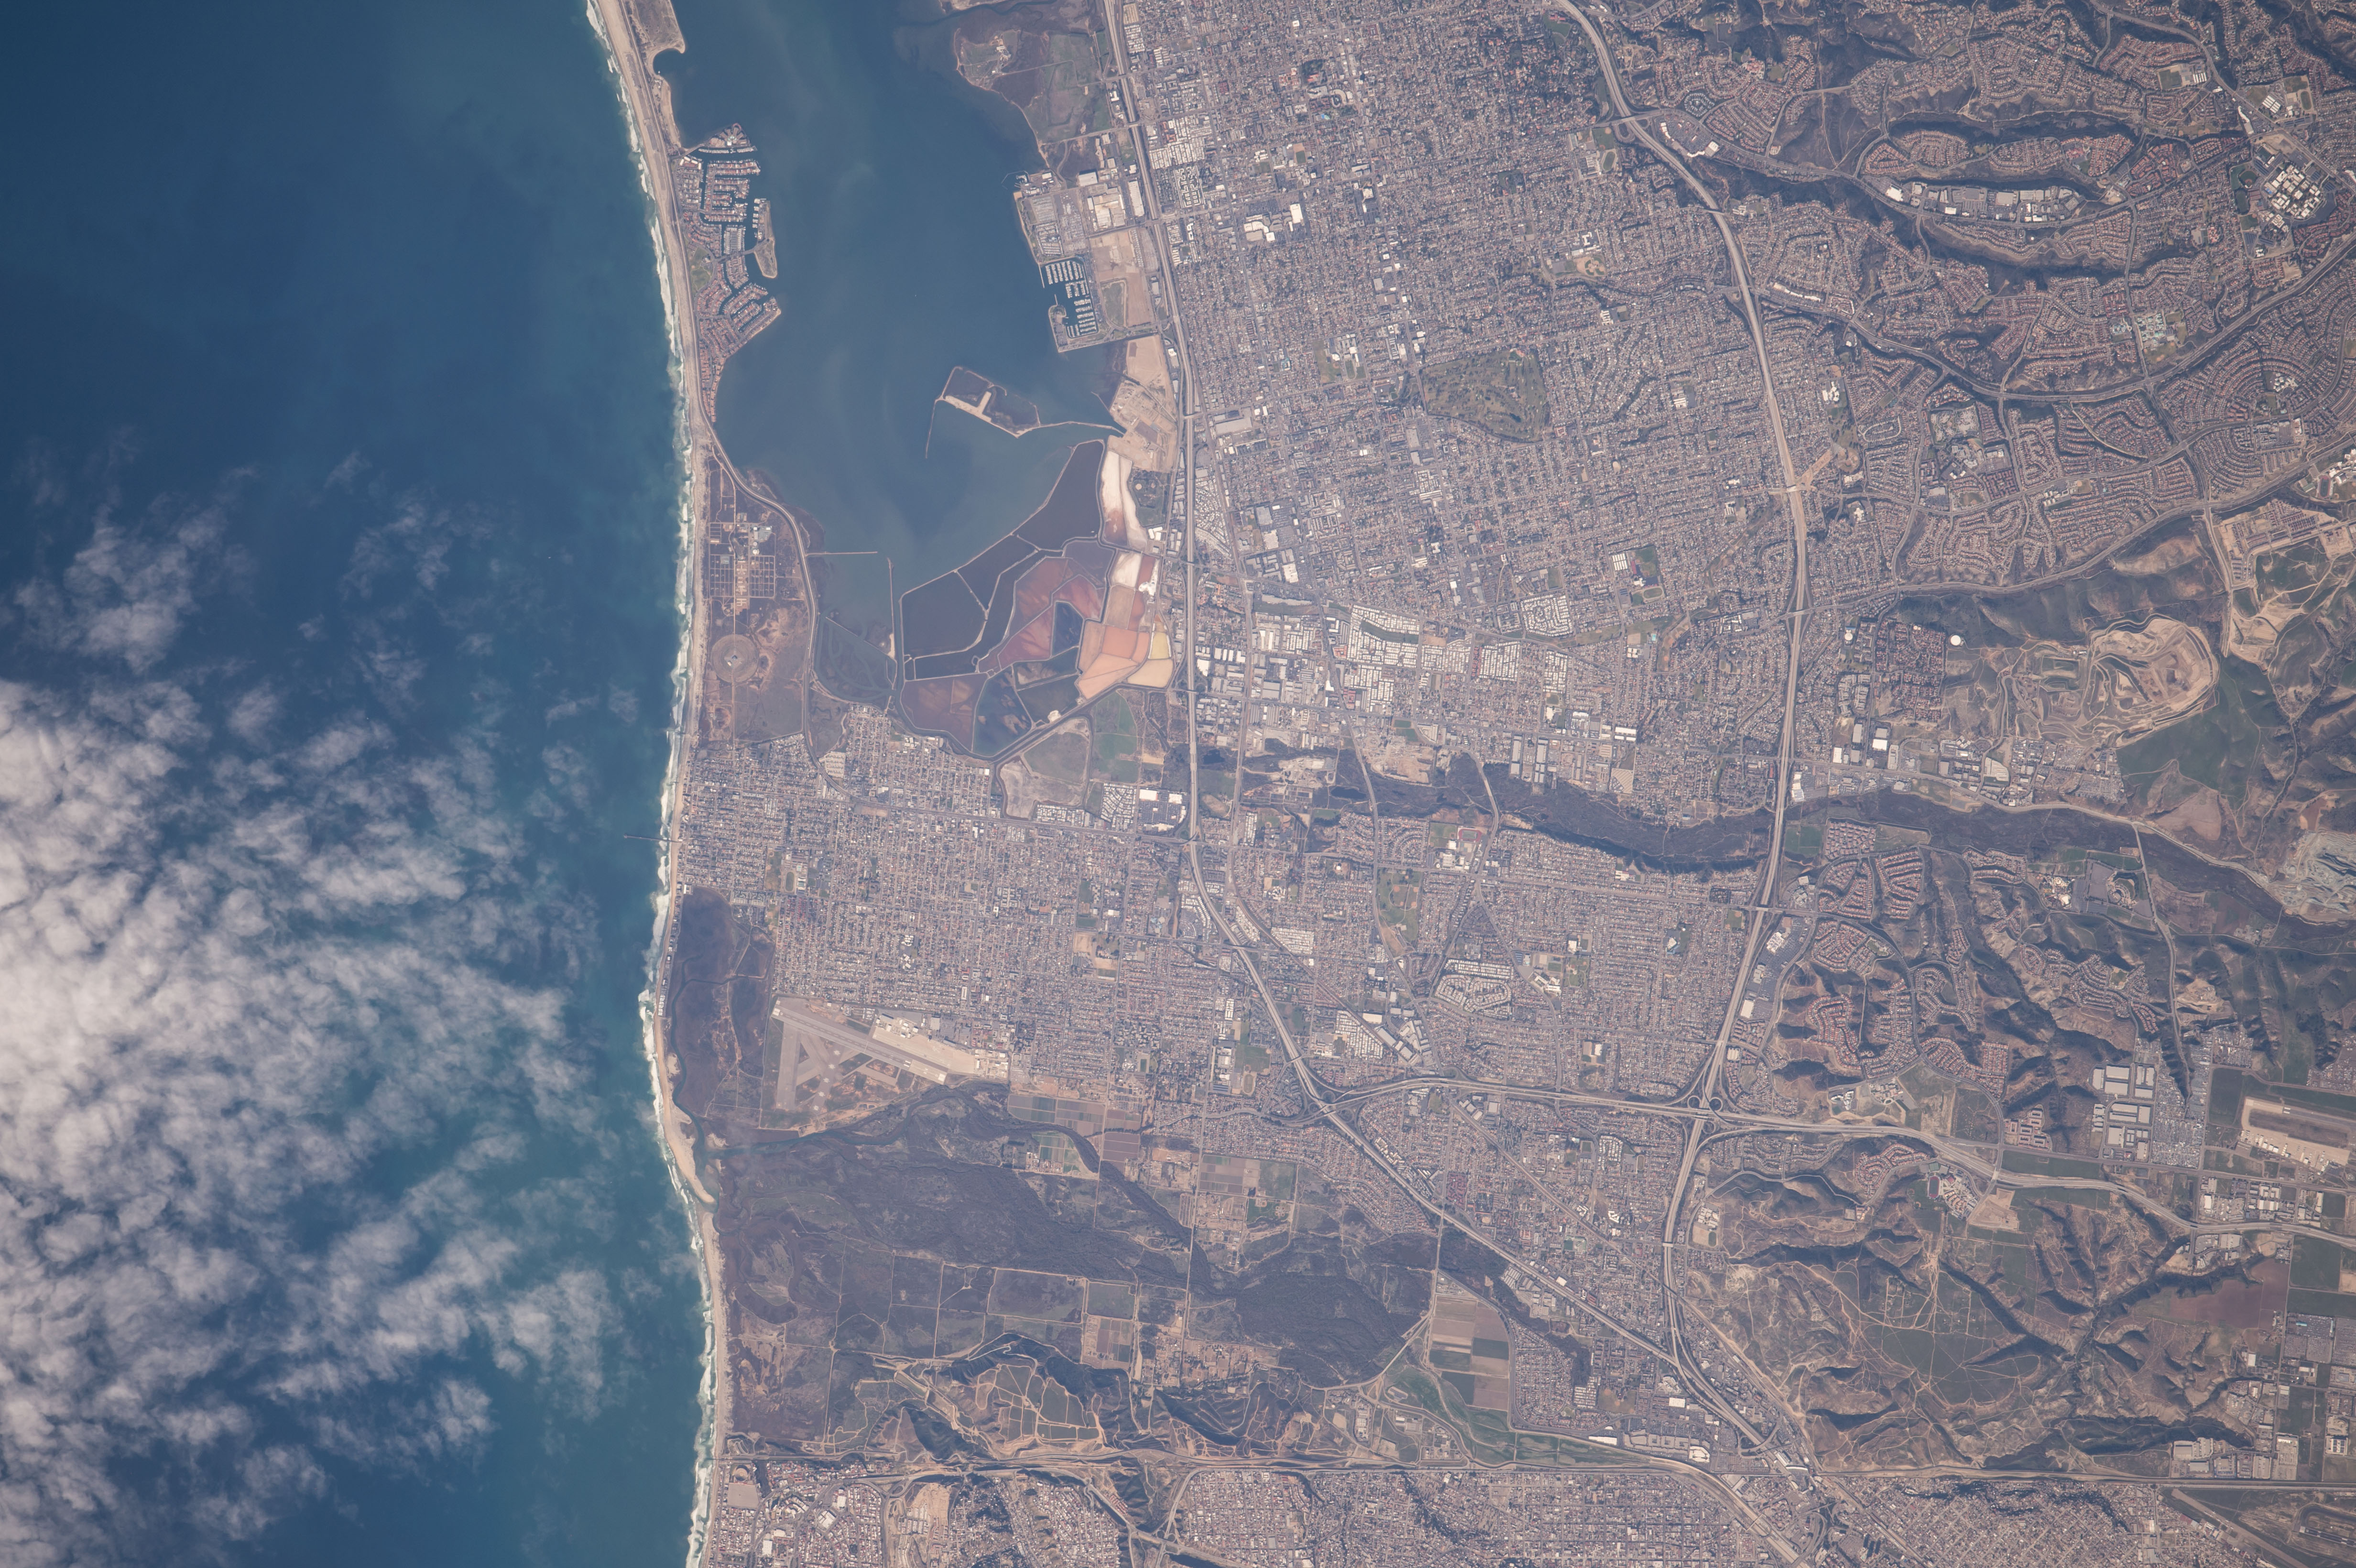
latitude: 32.6
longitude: -117.1
